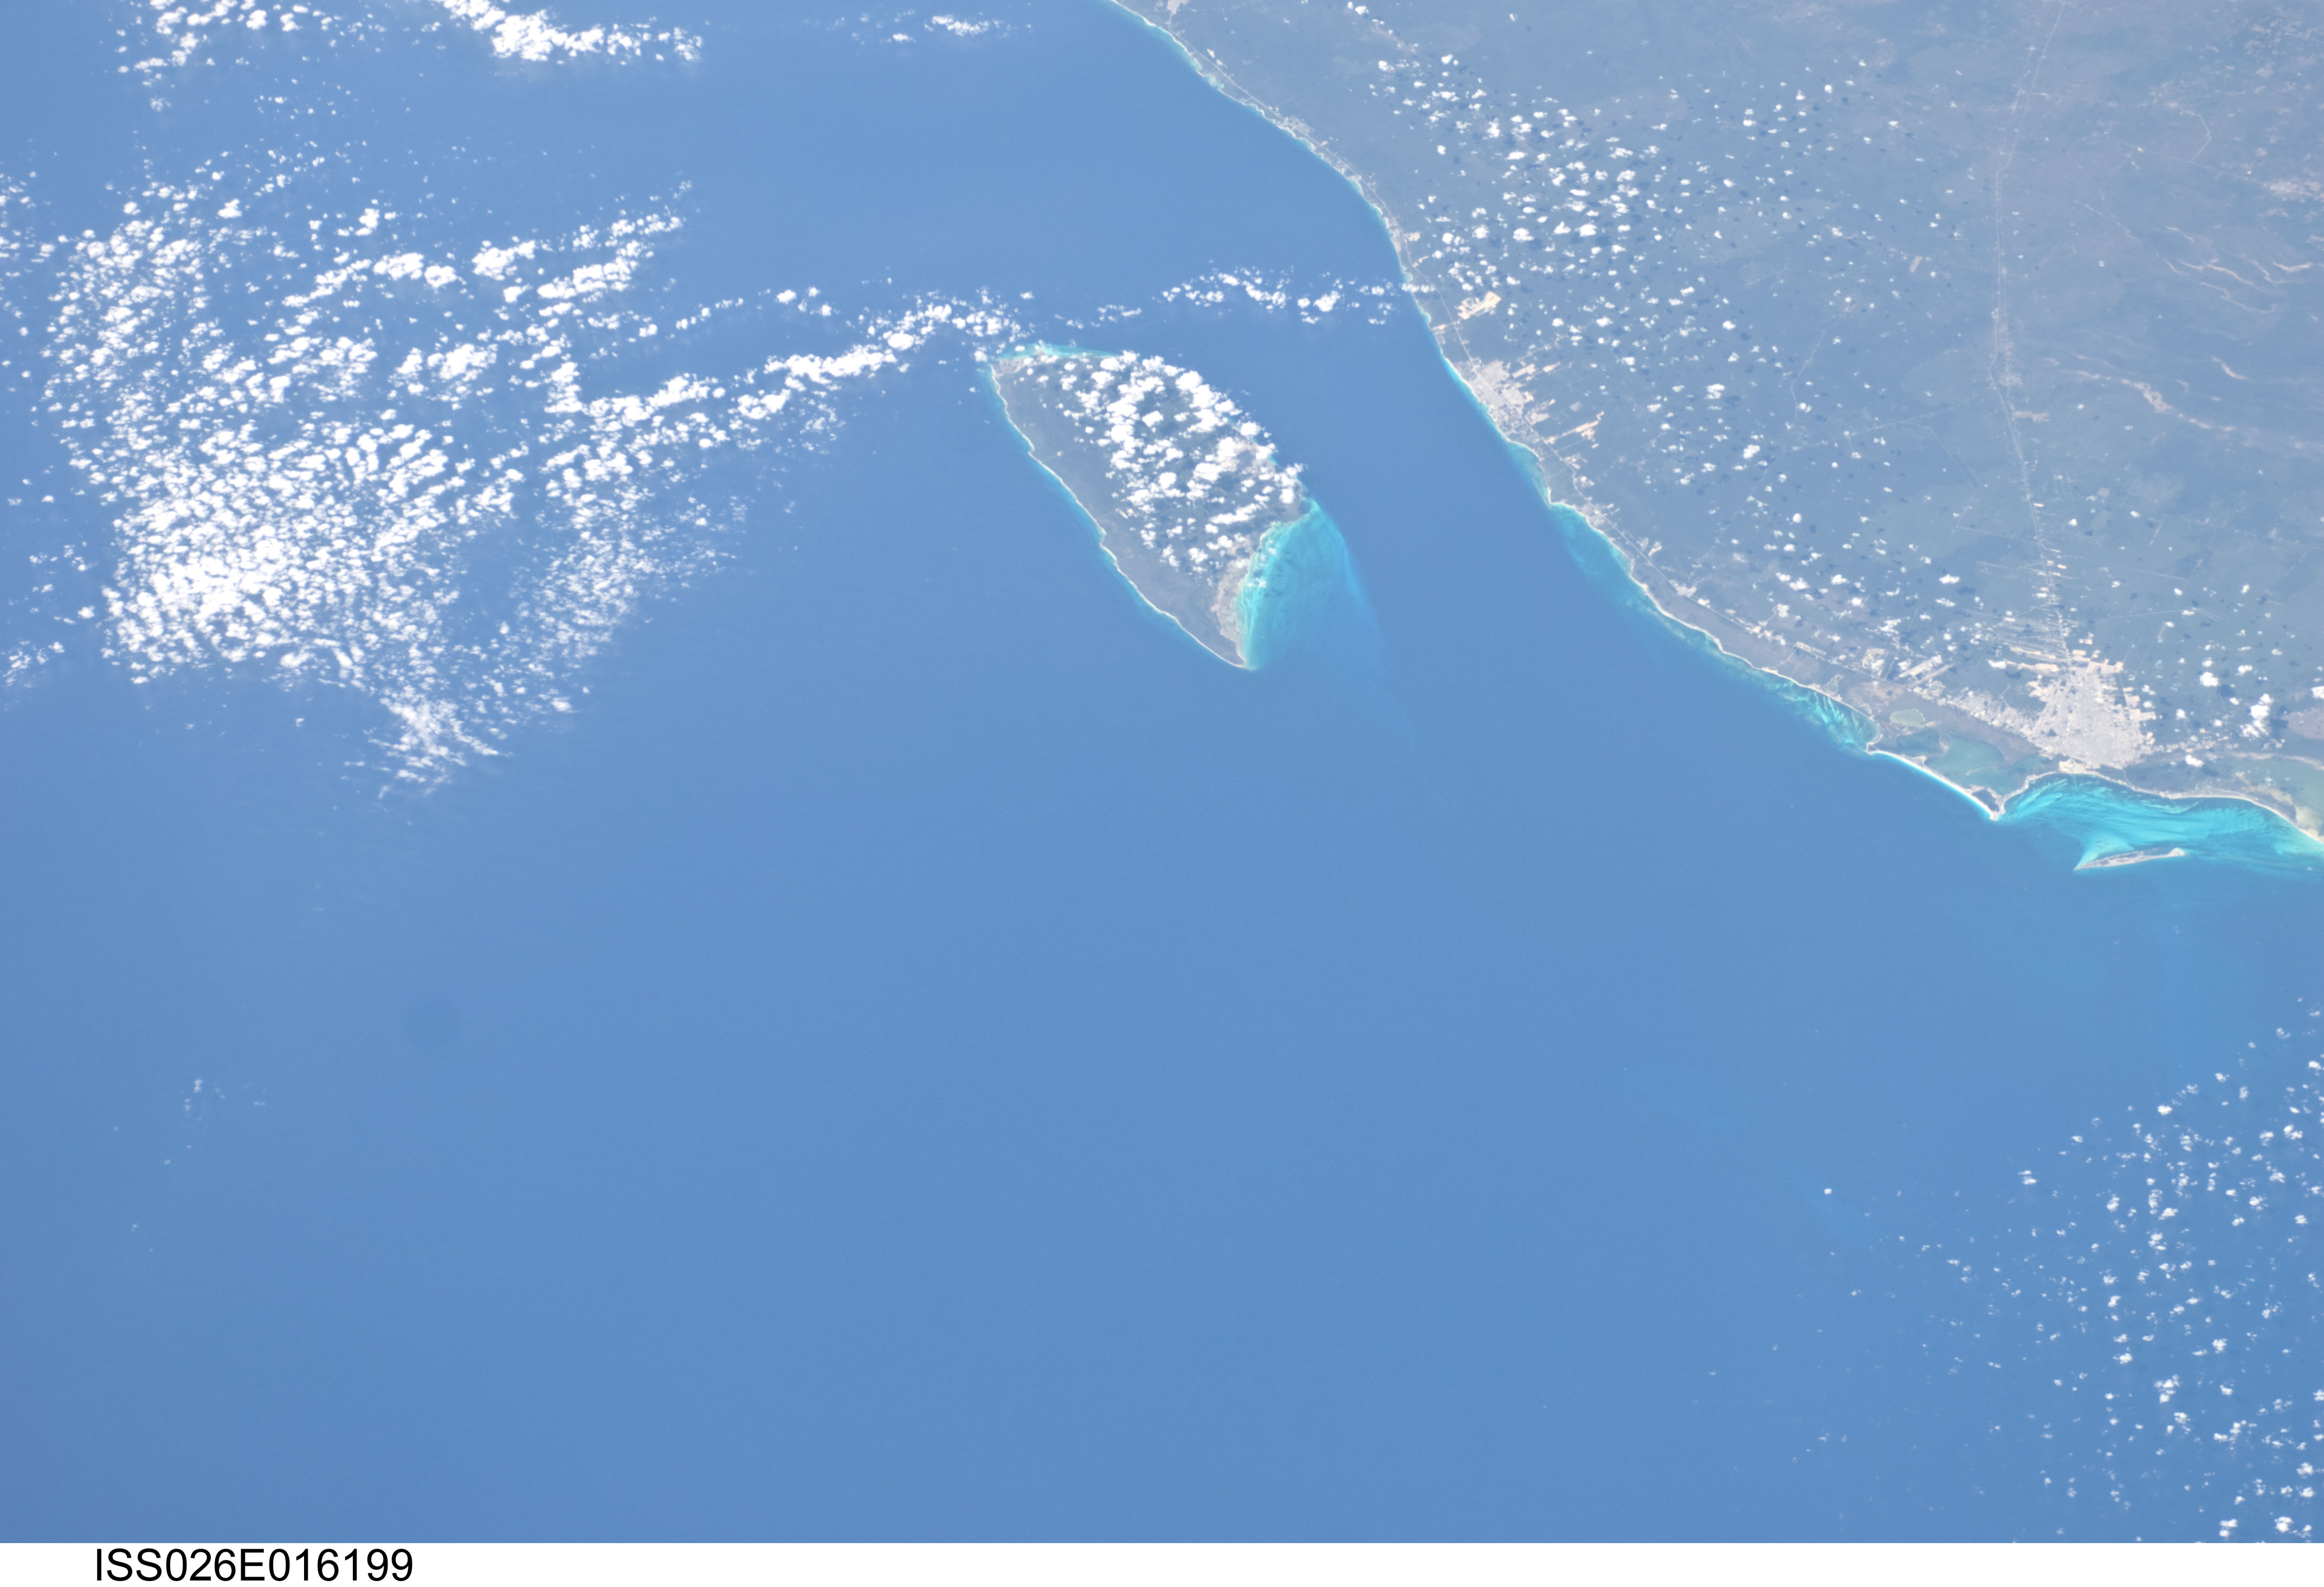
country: MEXICO
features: CARIBBEAN S., COZUMEL, NE. YUCATAN PEN., CANCUN, PLAYA DEL CARMEN
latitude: 20.5
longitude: -86.5
